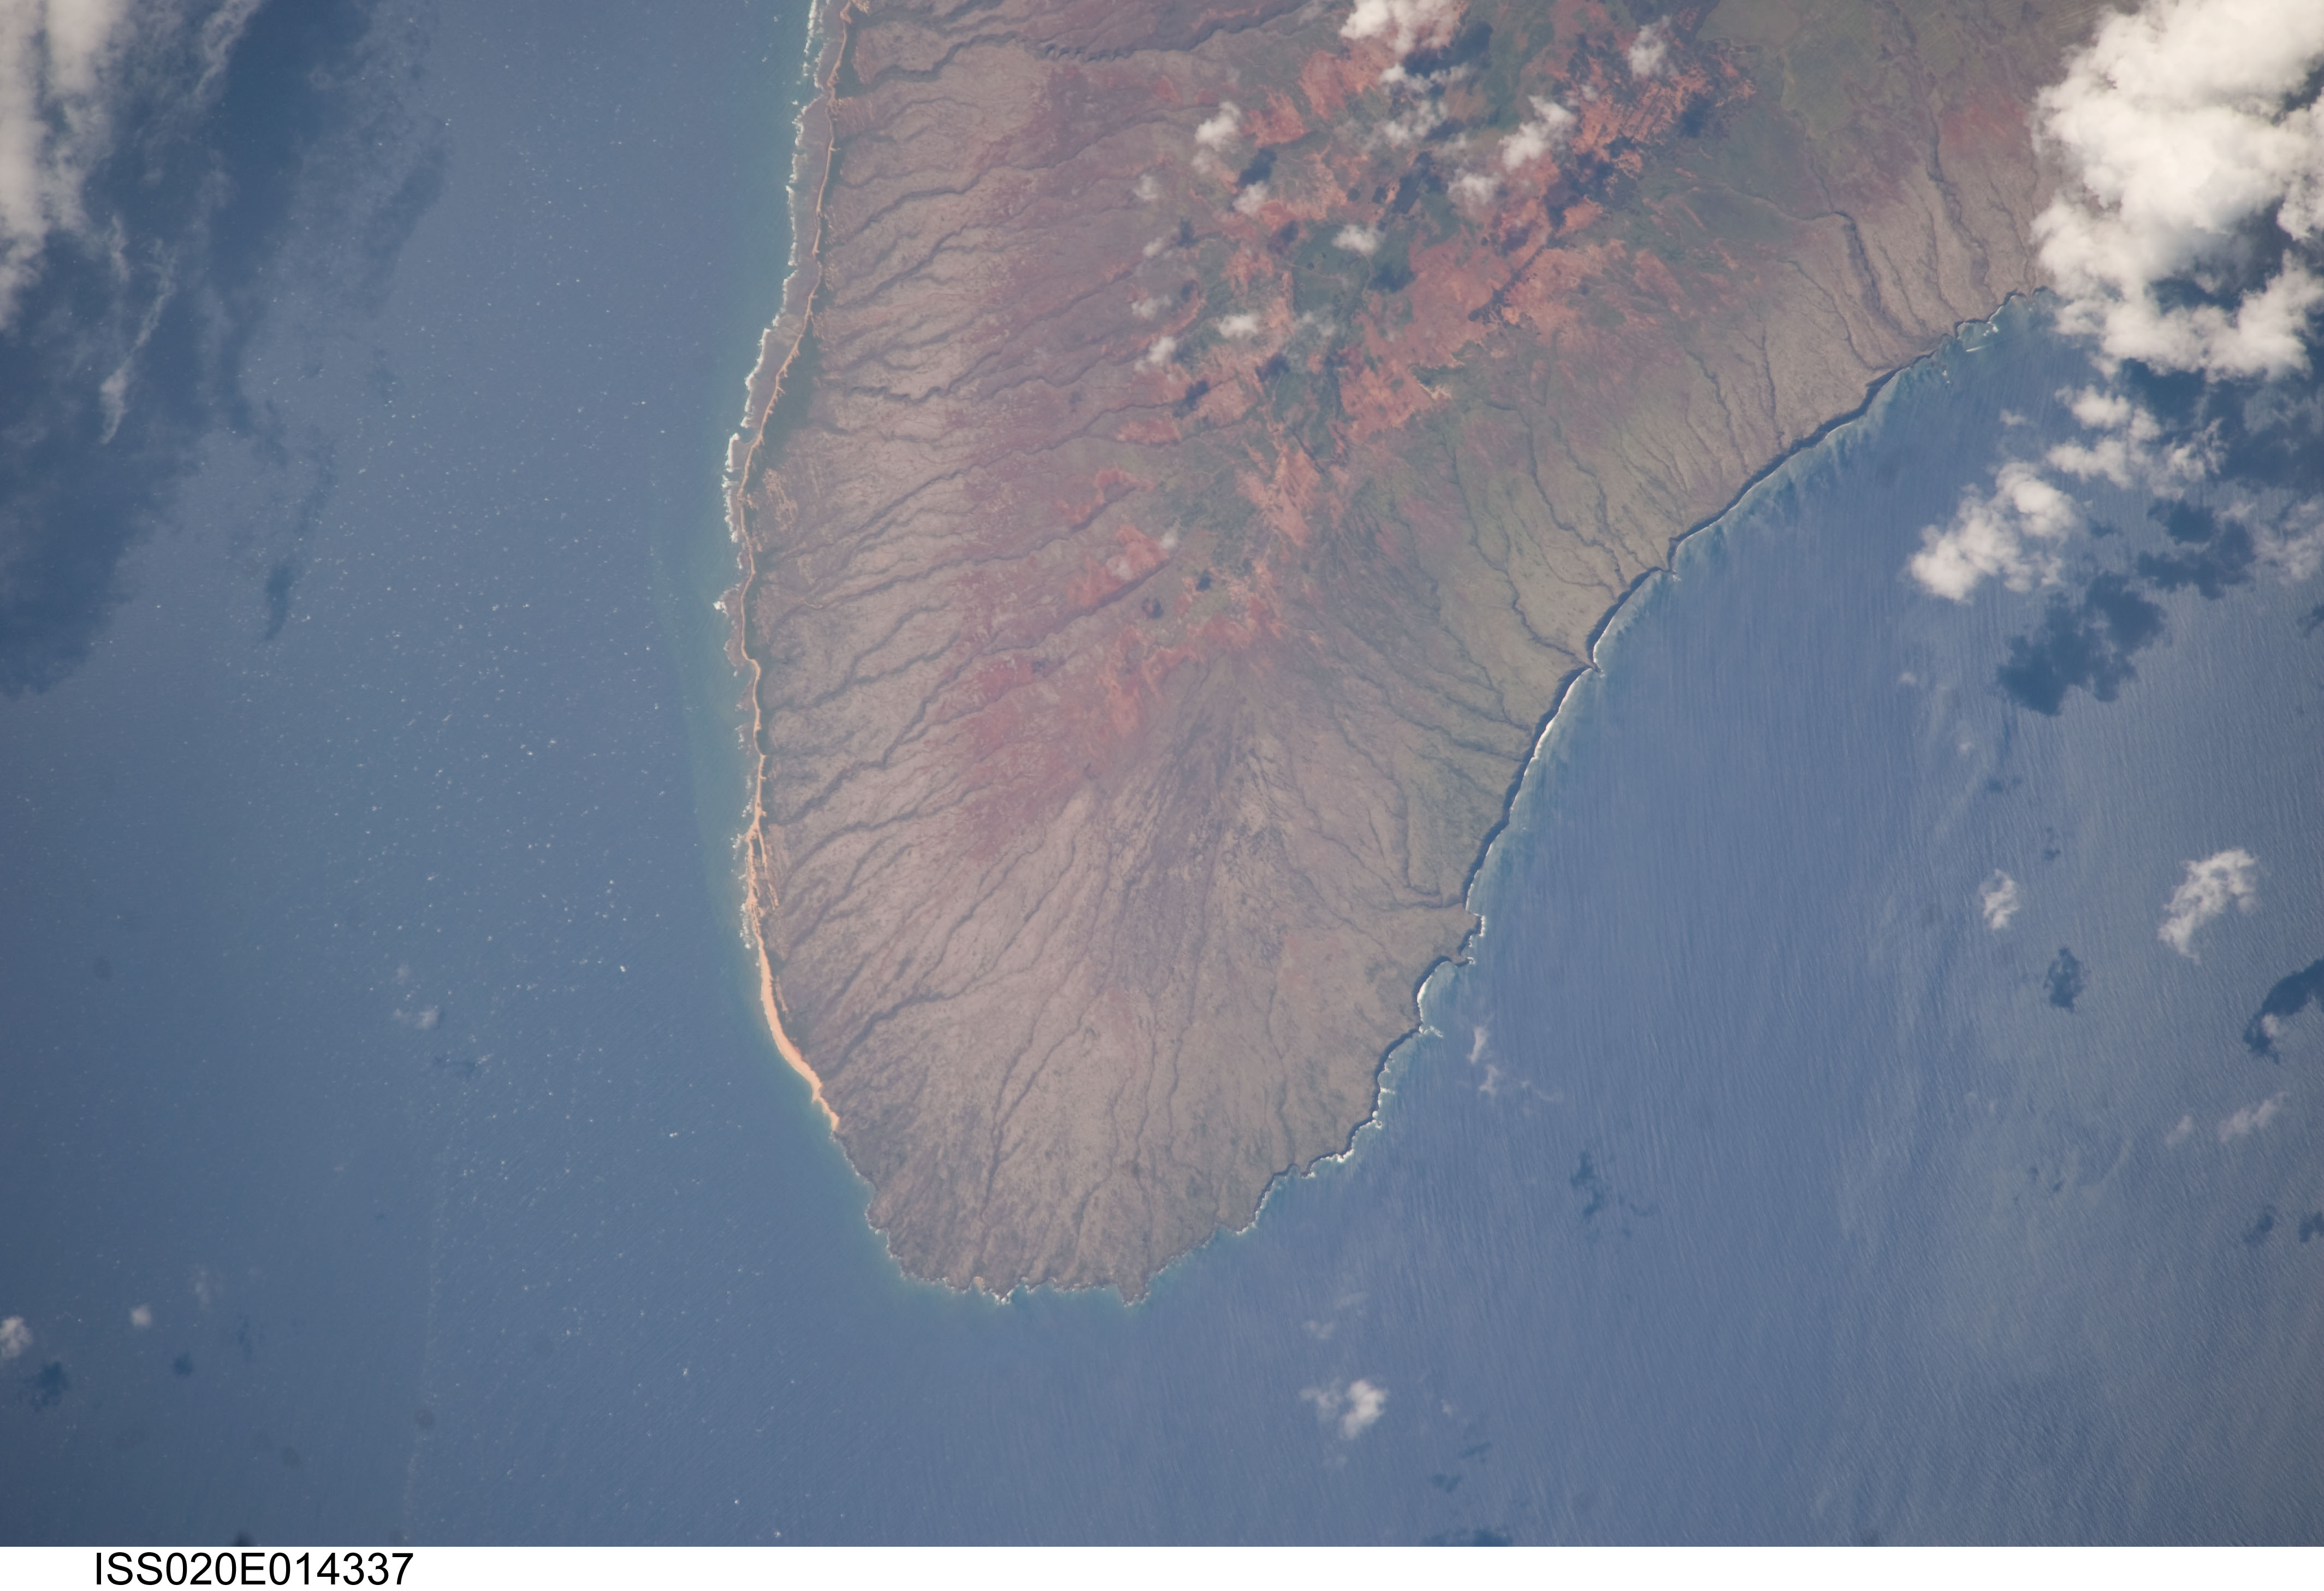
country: USA-HAWAII
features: PŌHAKULOA POINT,KEAHIAKAWELO - GARDEN OF THE GODS,LANA'I,KEANAPAPA POINT,POLIHUE BEACH,POLIHUE BEACH HI,LANAI
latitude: 20.9
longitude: -157.0
